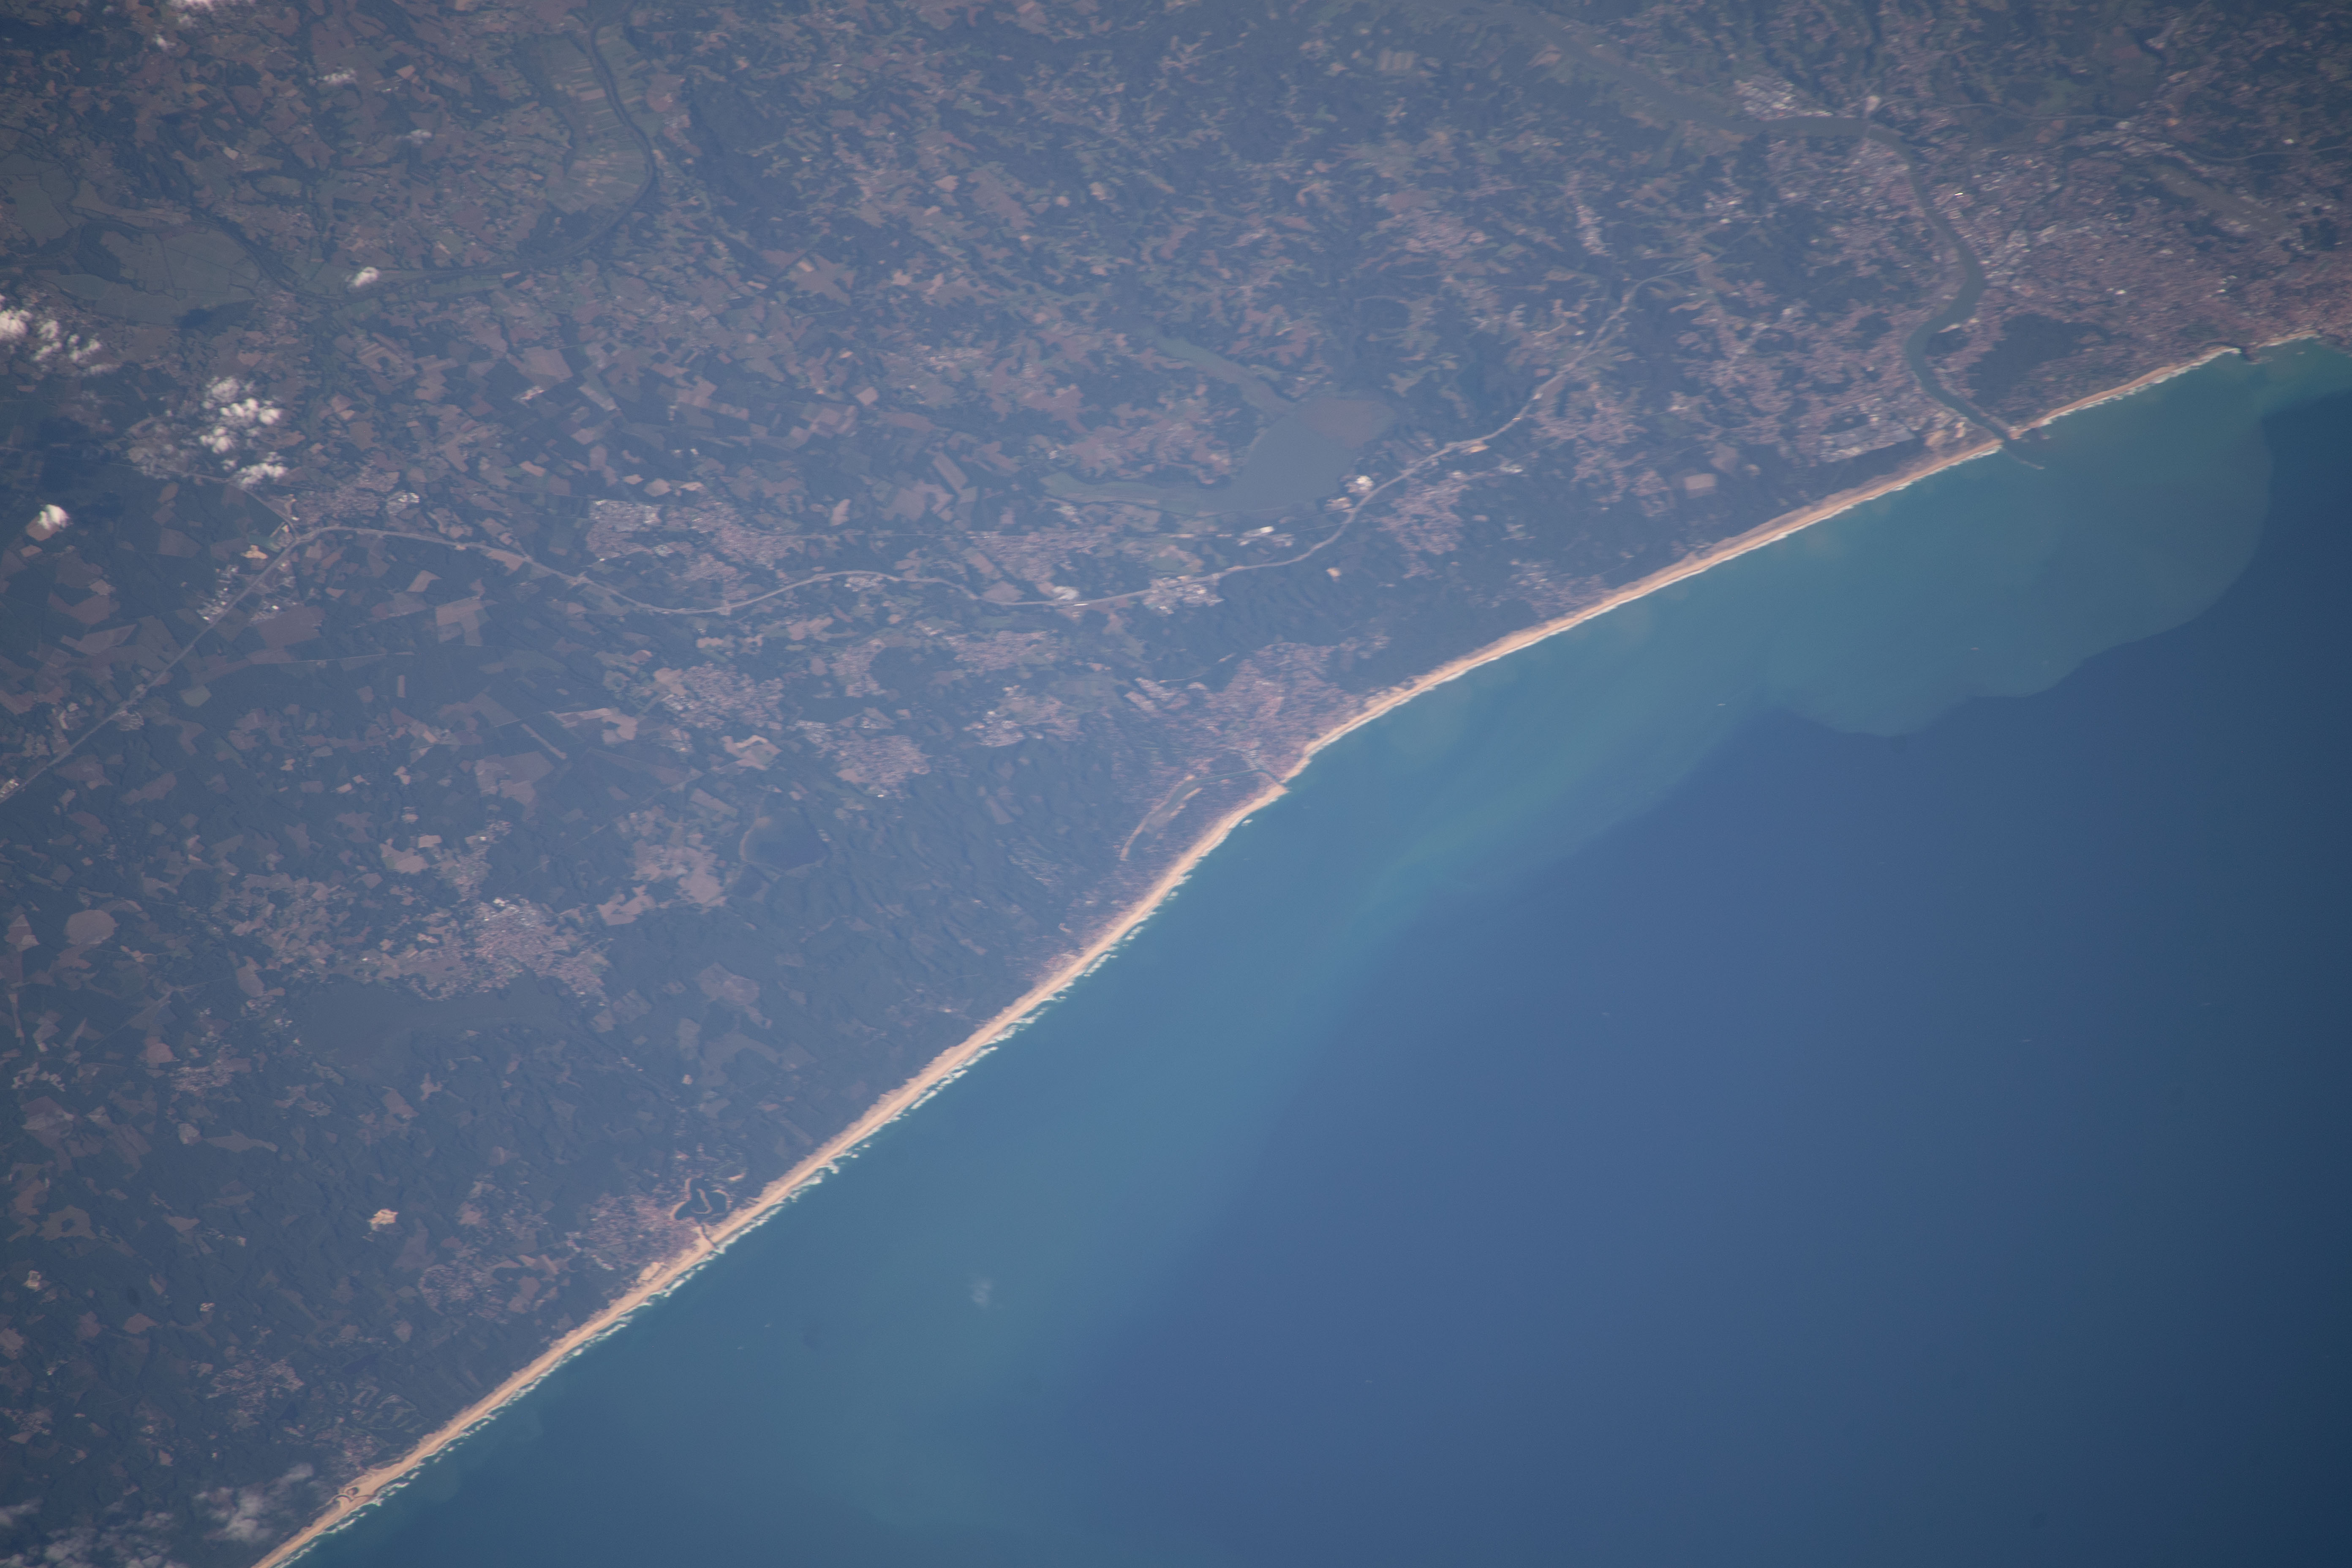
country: FRANCE
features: LES ARENES, LA MOLLE, LAC D'HOSSEGOR
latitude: 43.7
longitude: -1.4
